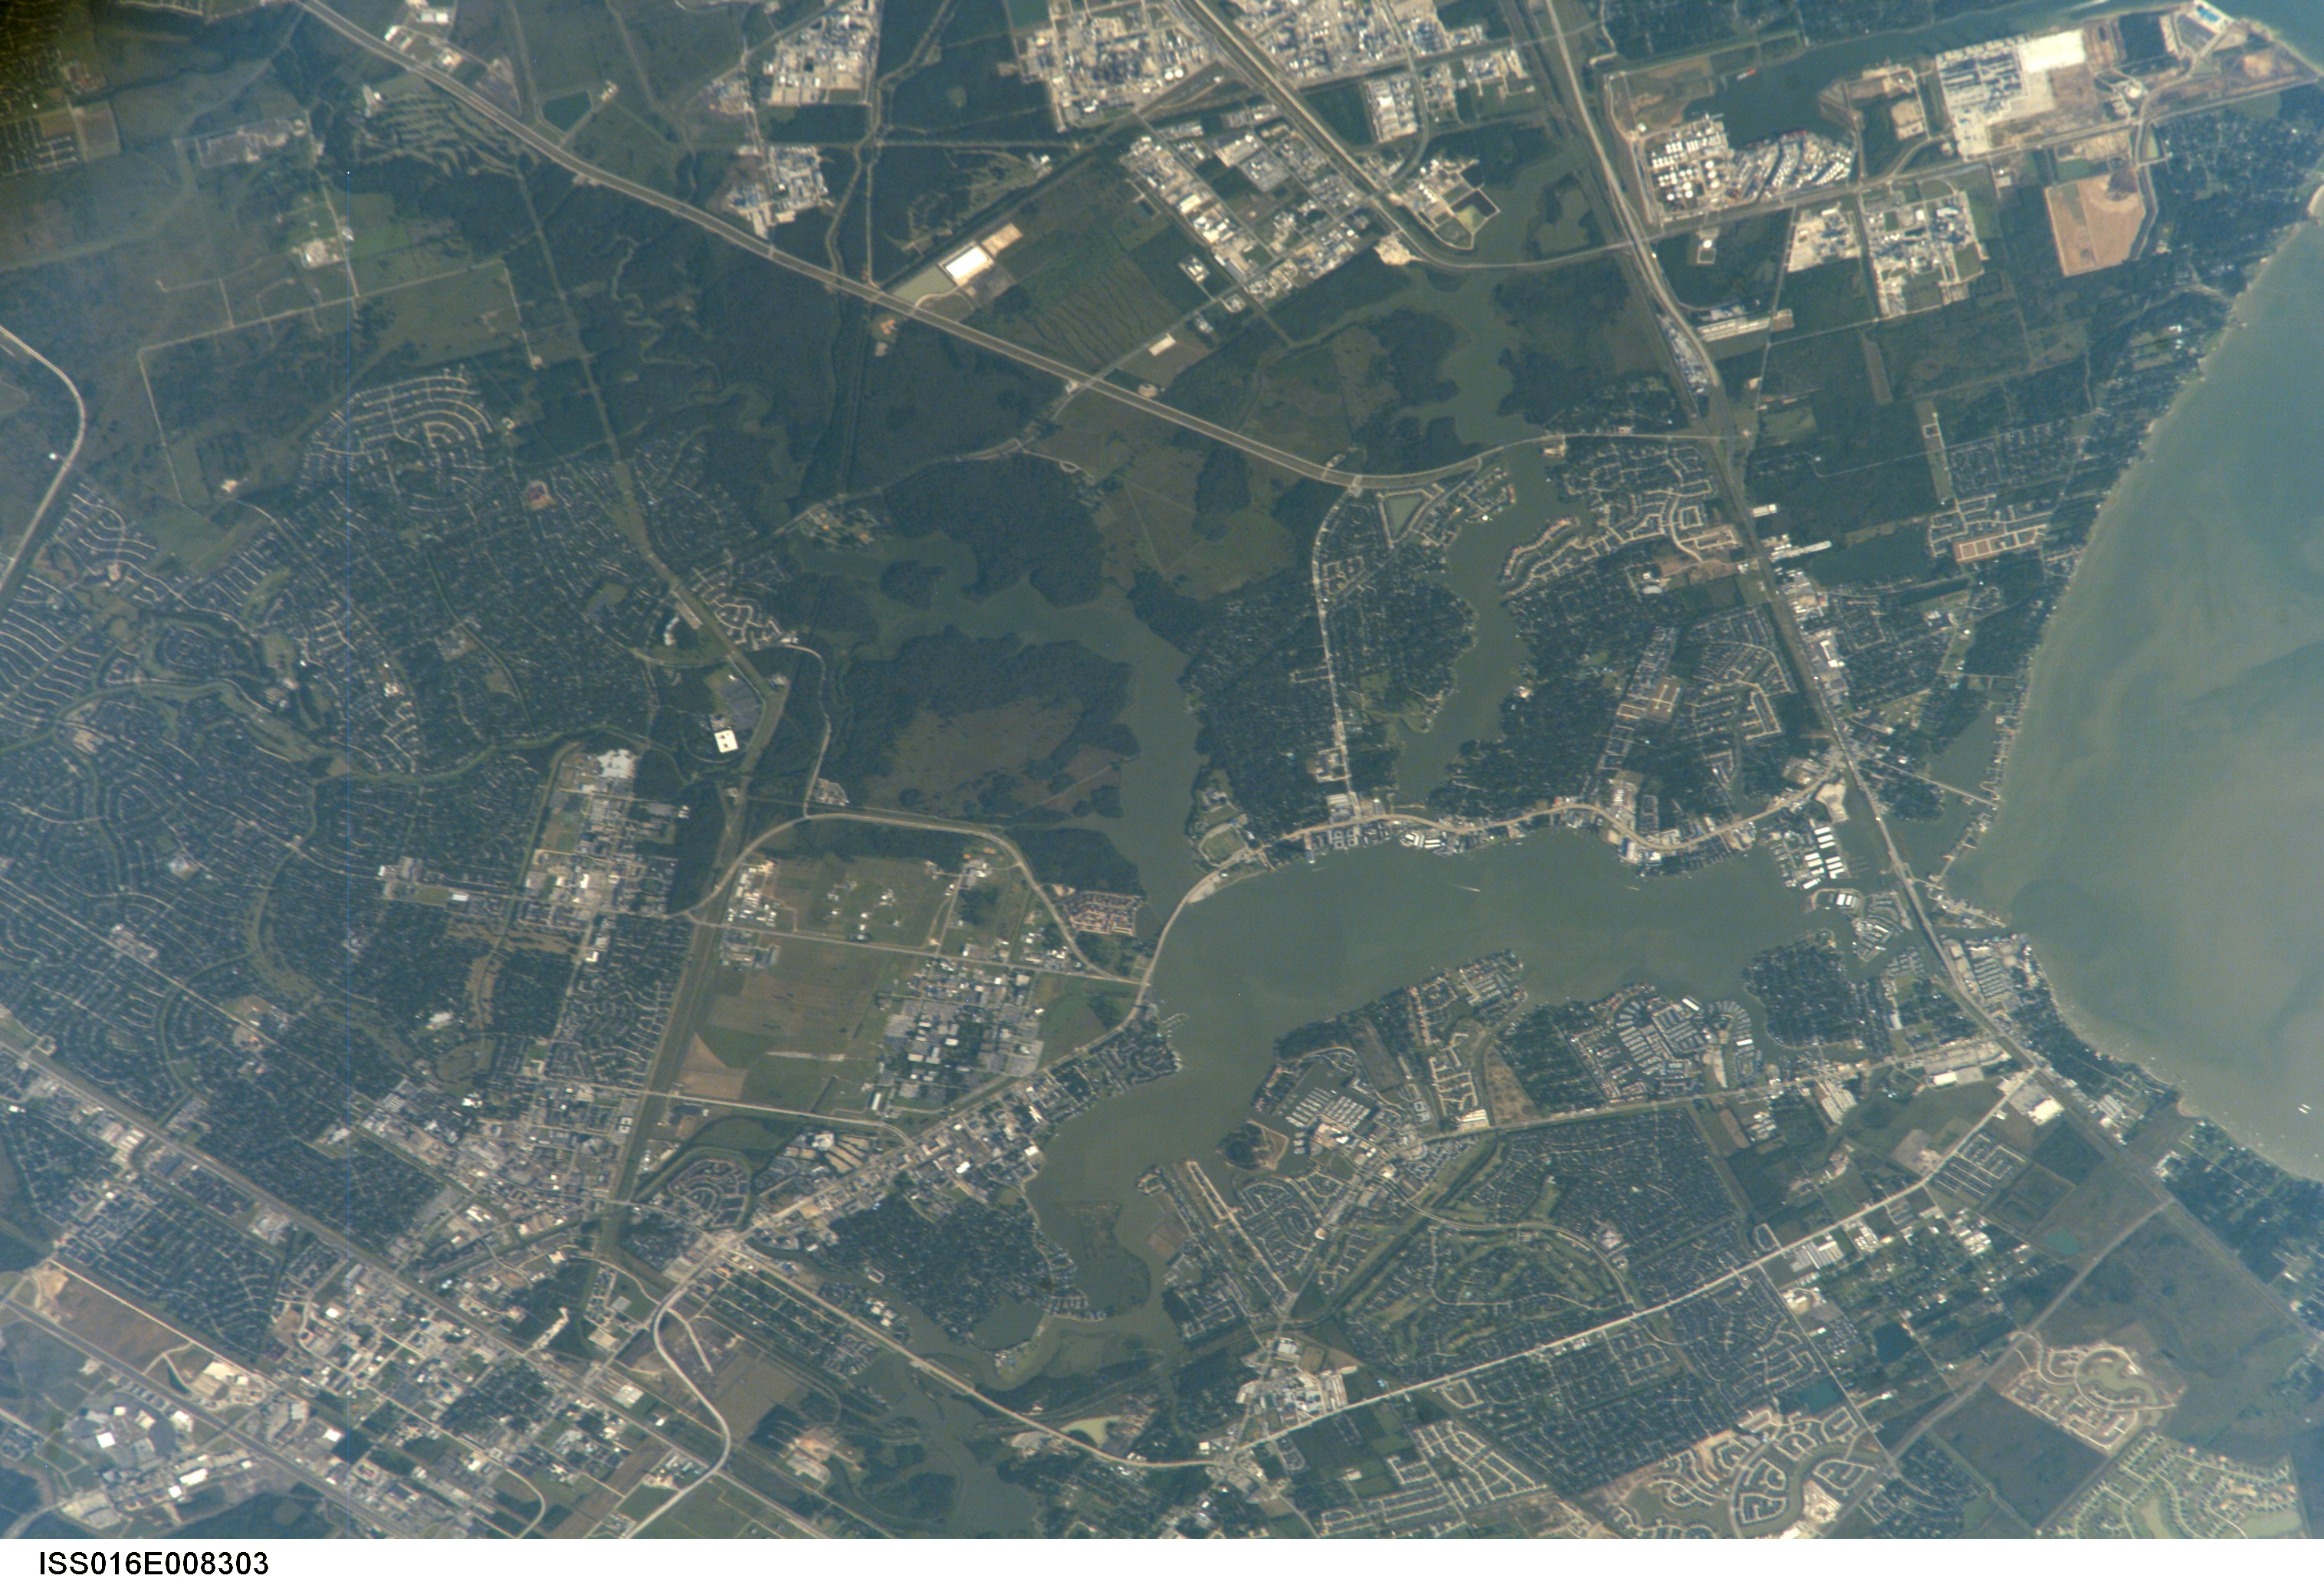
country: USA-TEXAS
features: JOHNSON SPACE CENTER, HOUSTON
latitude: 29.6
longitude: -95.1
